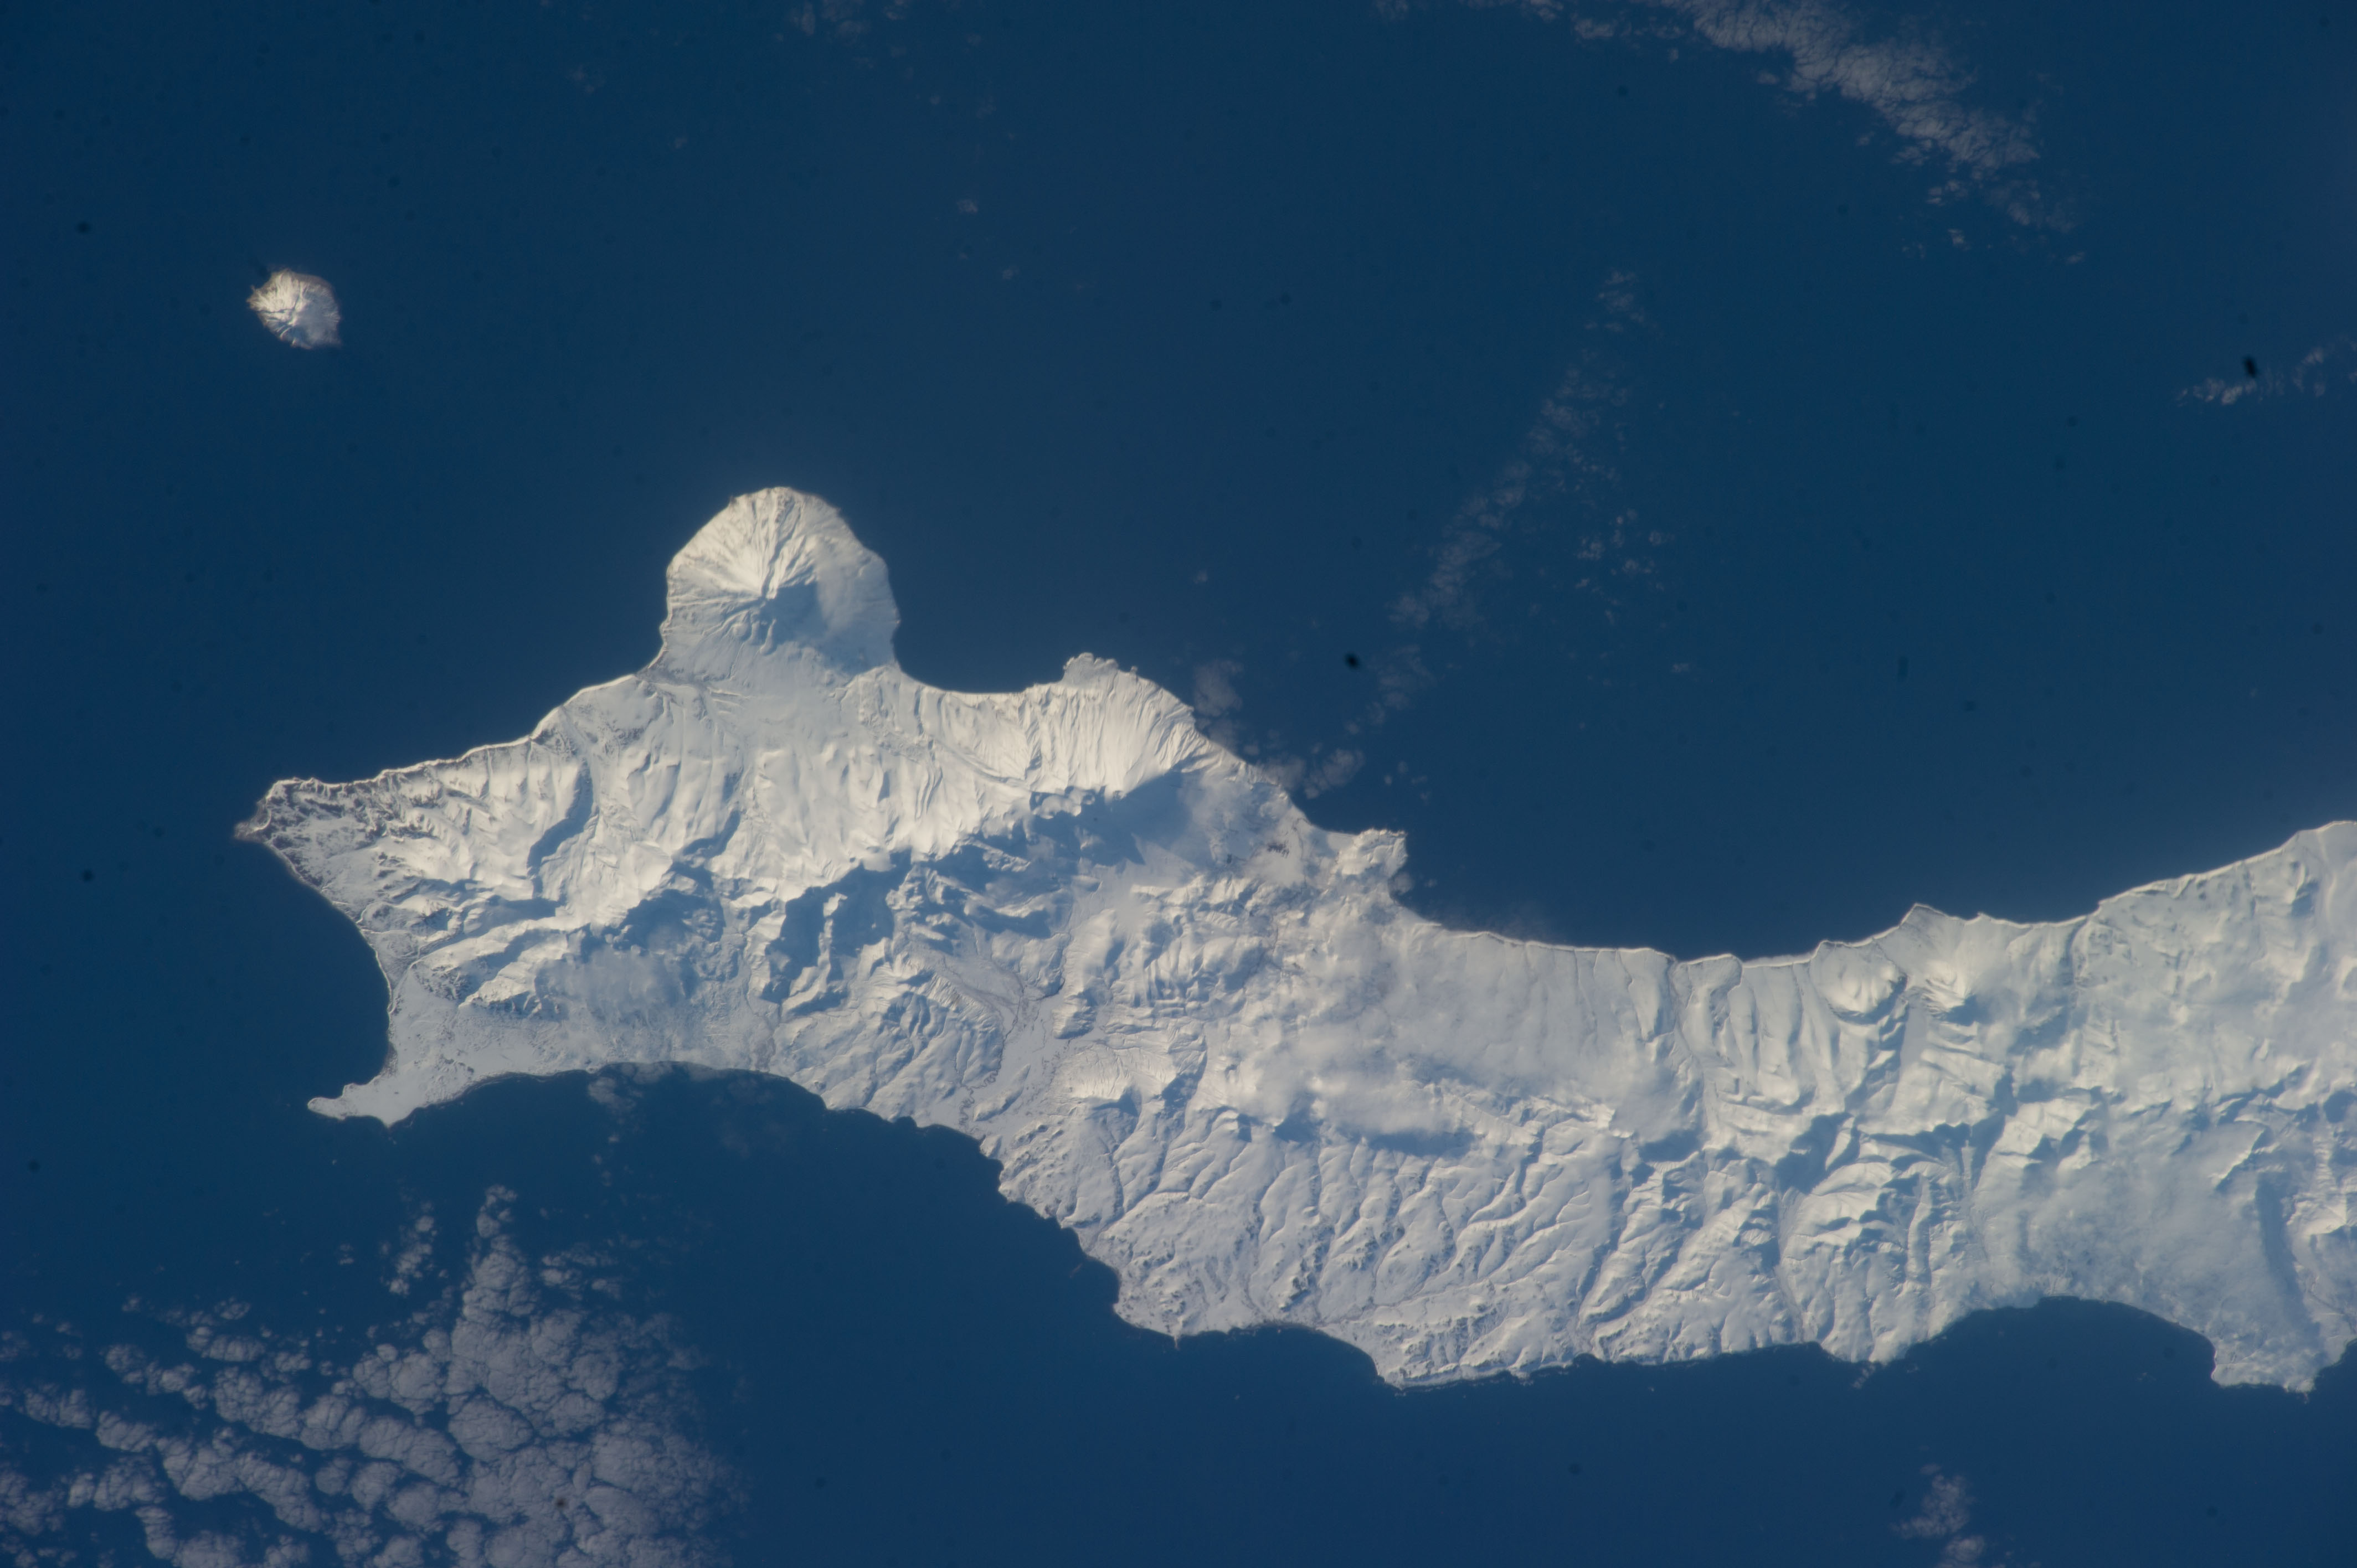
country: RUSSIAN_FEDERATION
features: SEA OF OKHOTSK, KURIL ISLANDS, PARAMUSHIR
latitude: 50.3
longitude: 155.5
